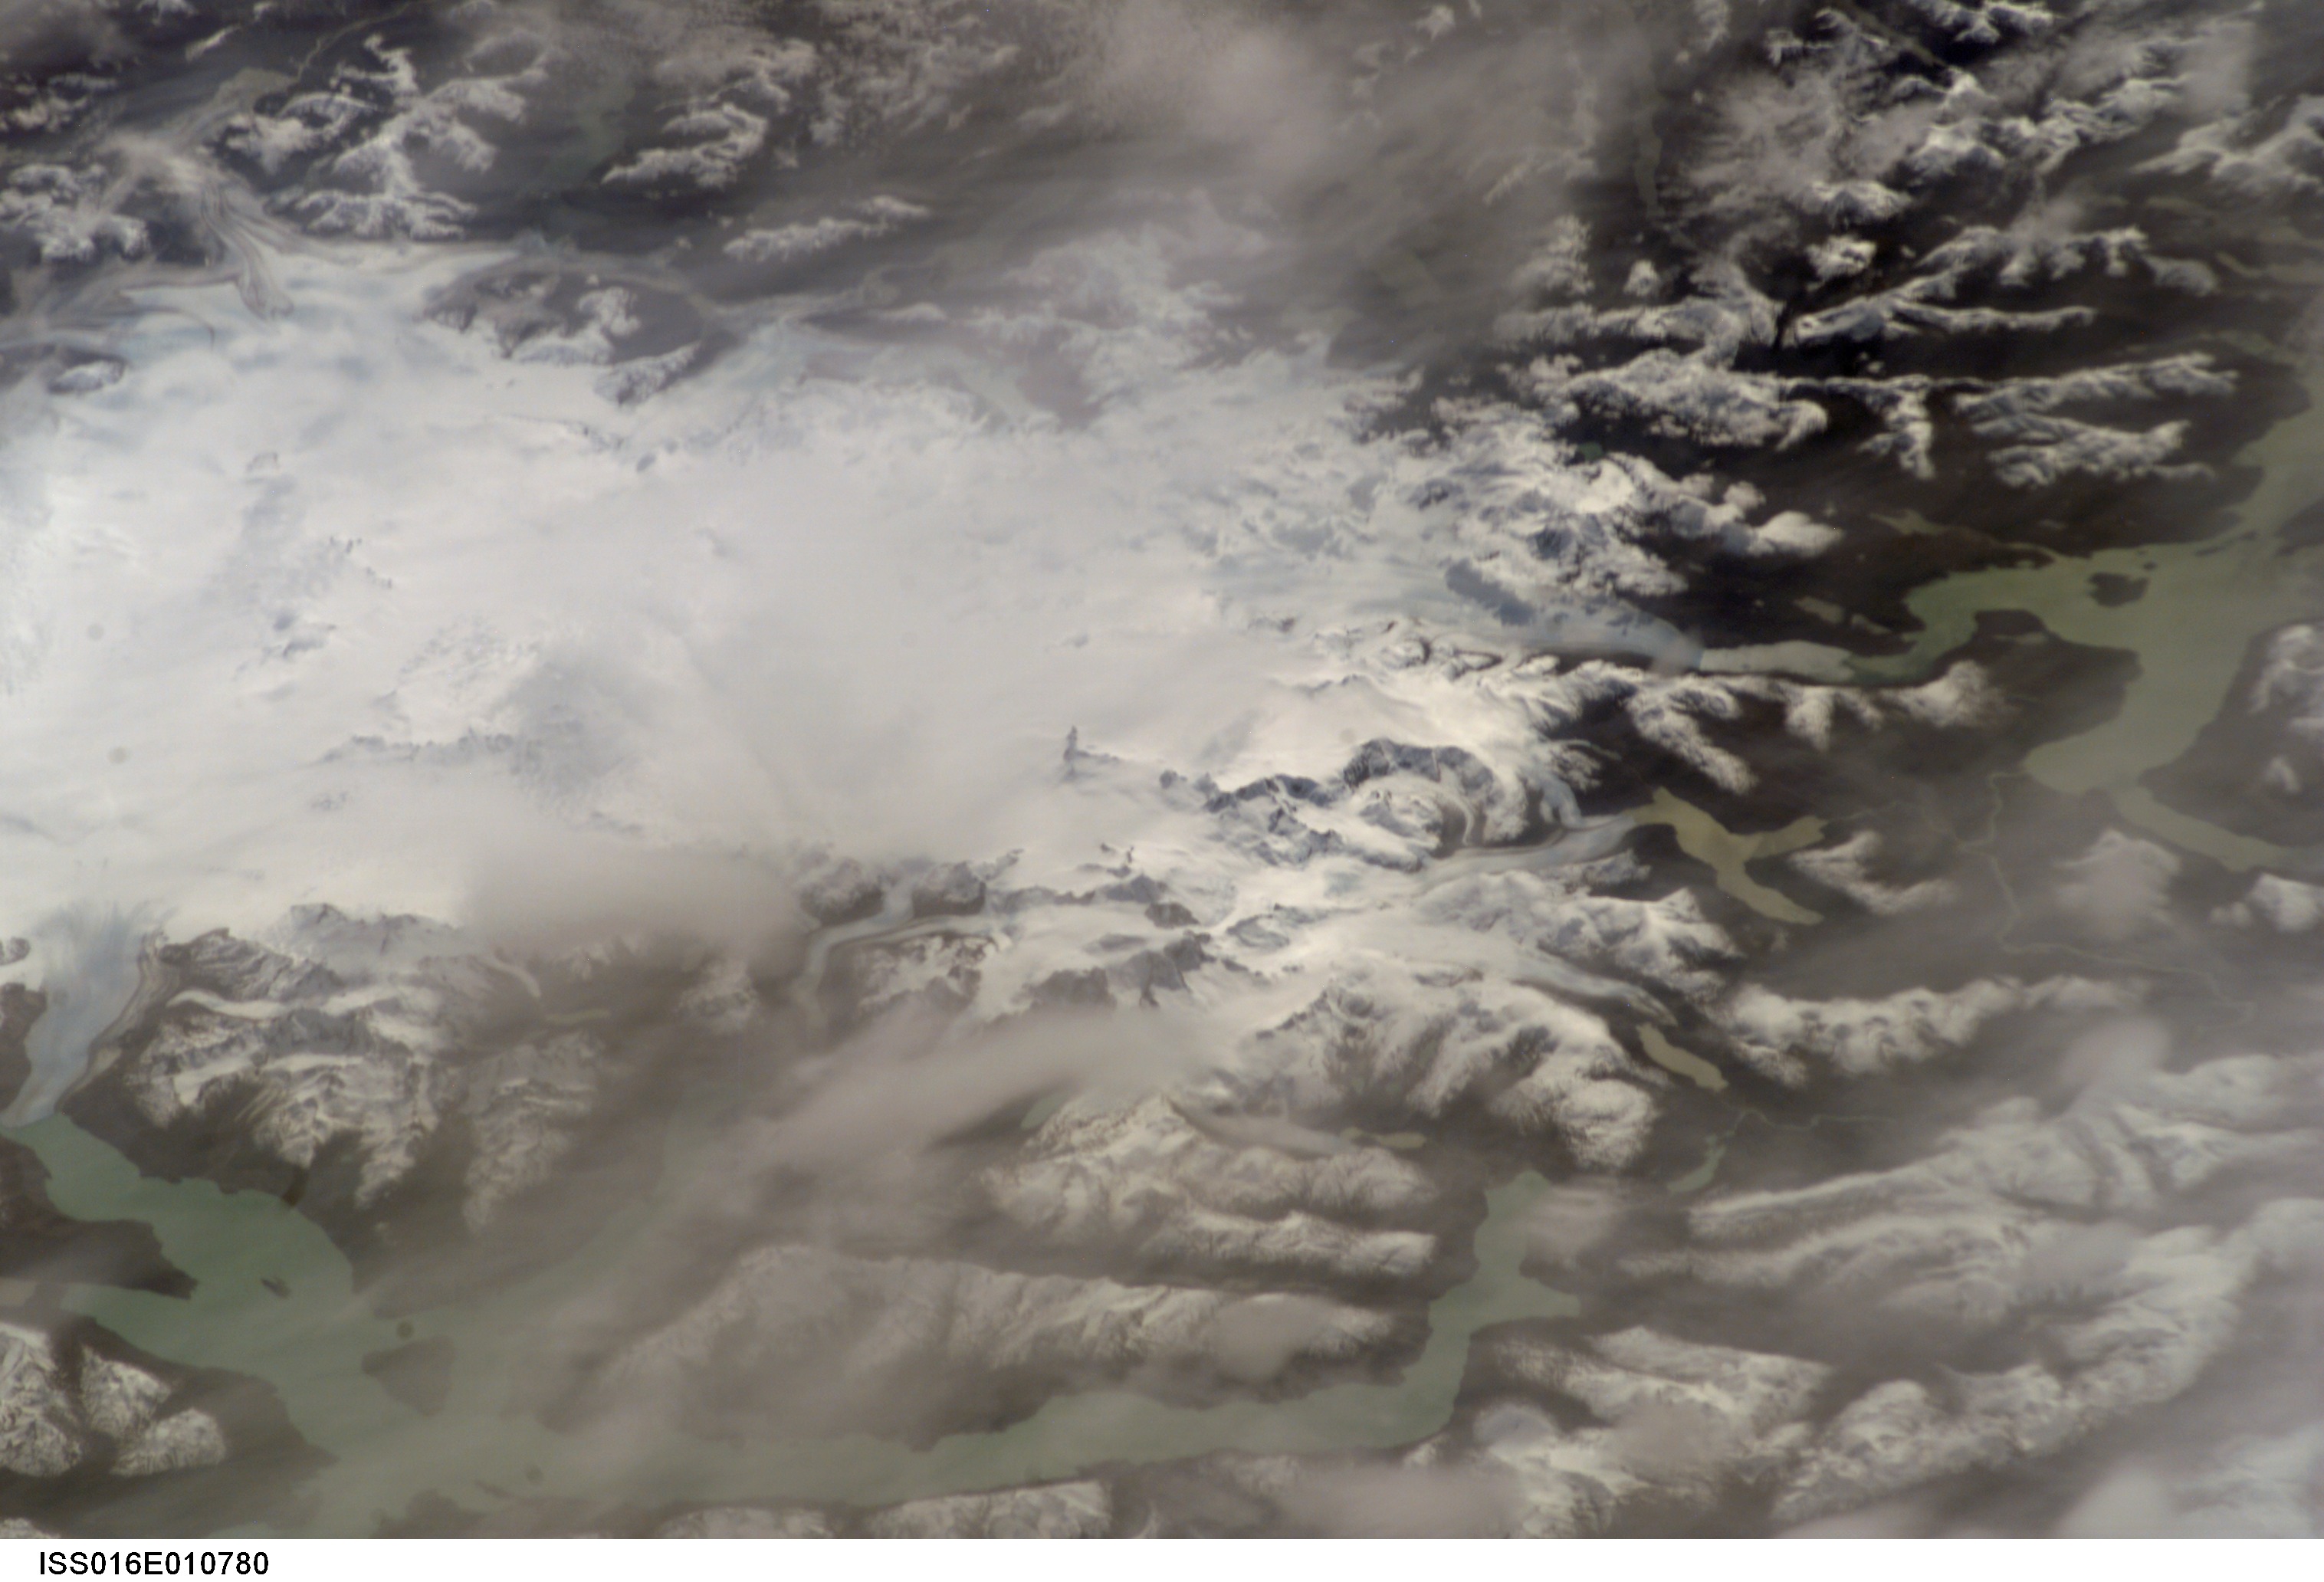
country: CHILE
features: N. S. PATAGONIAN ICE FIELD, FJ.
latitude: -48.5
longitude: -73.5
